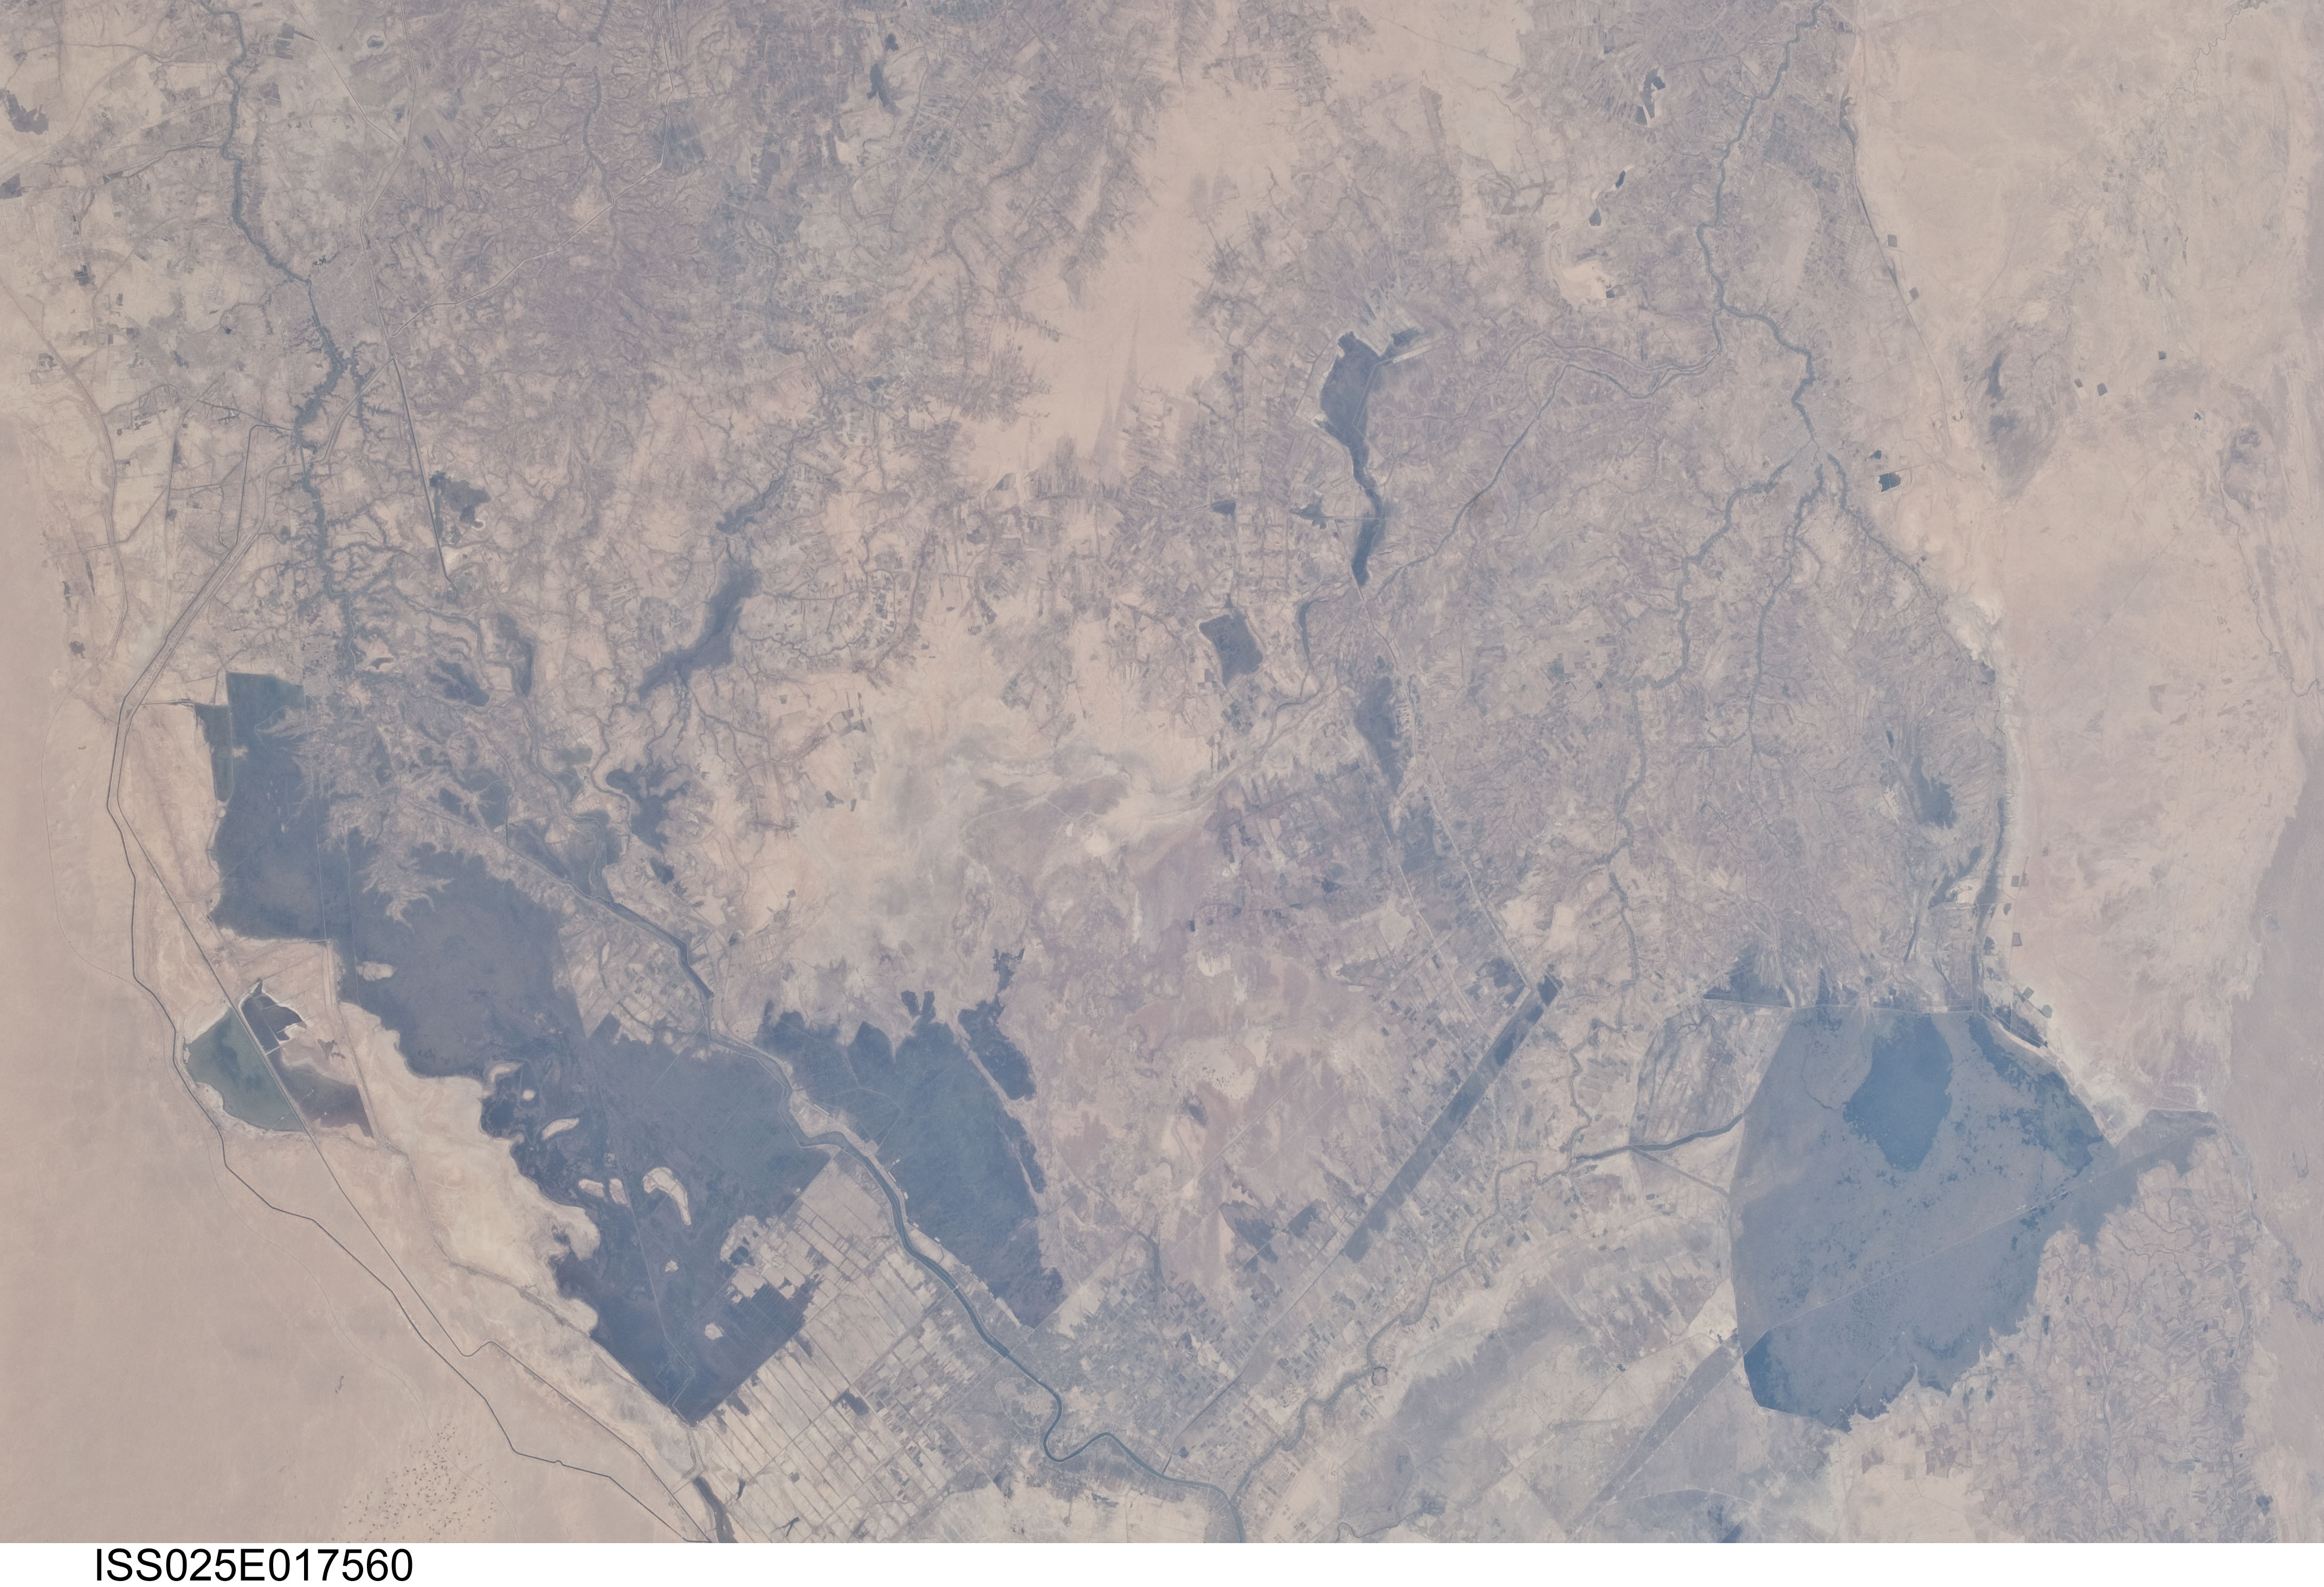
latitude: 31.0
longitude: 47.0
